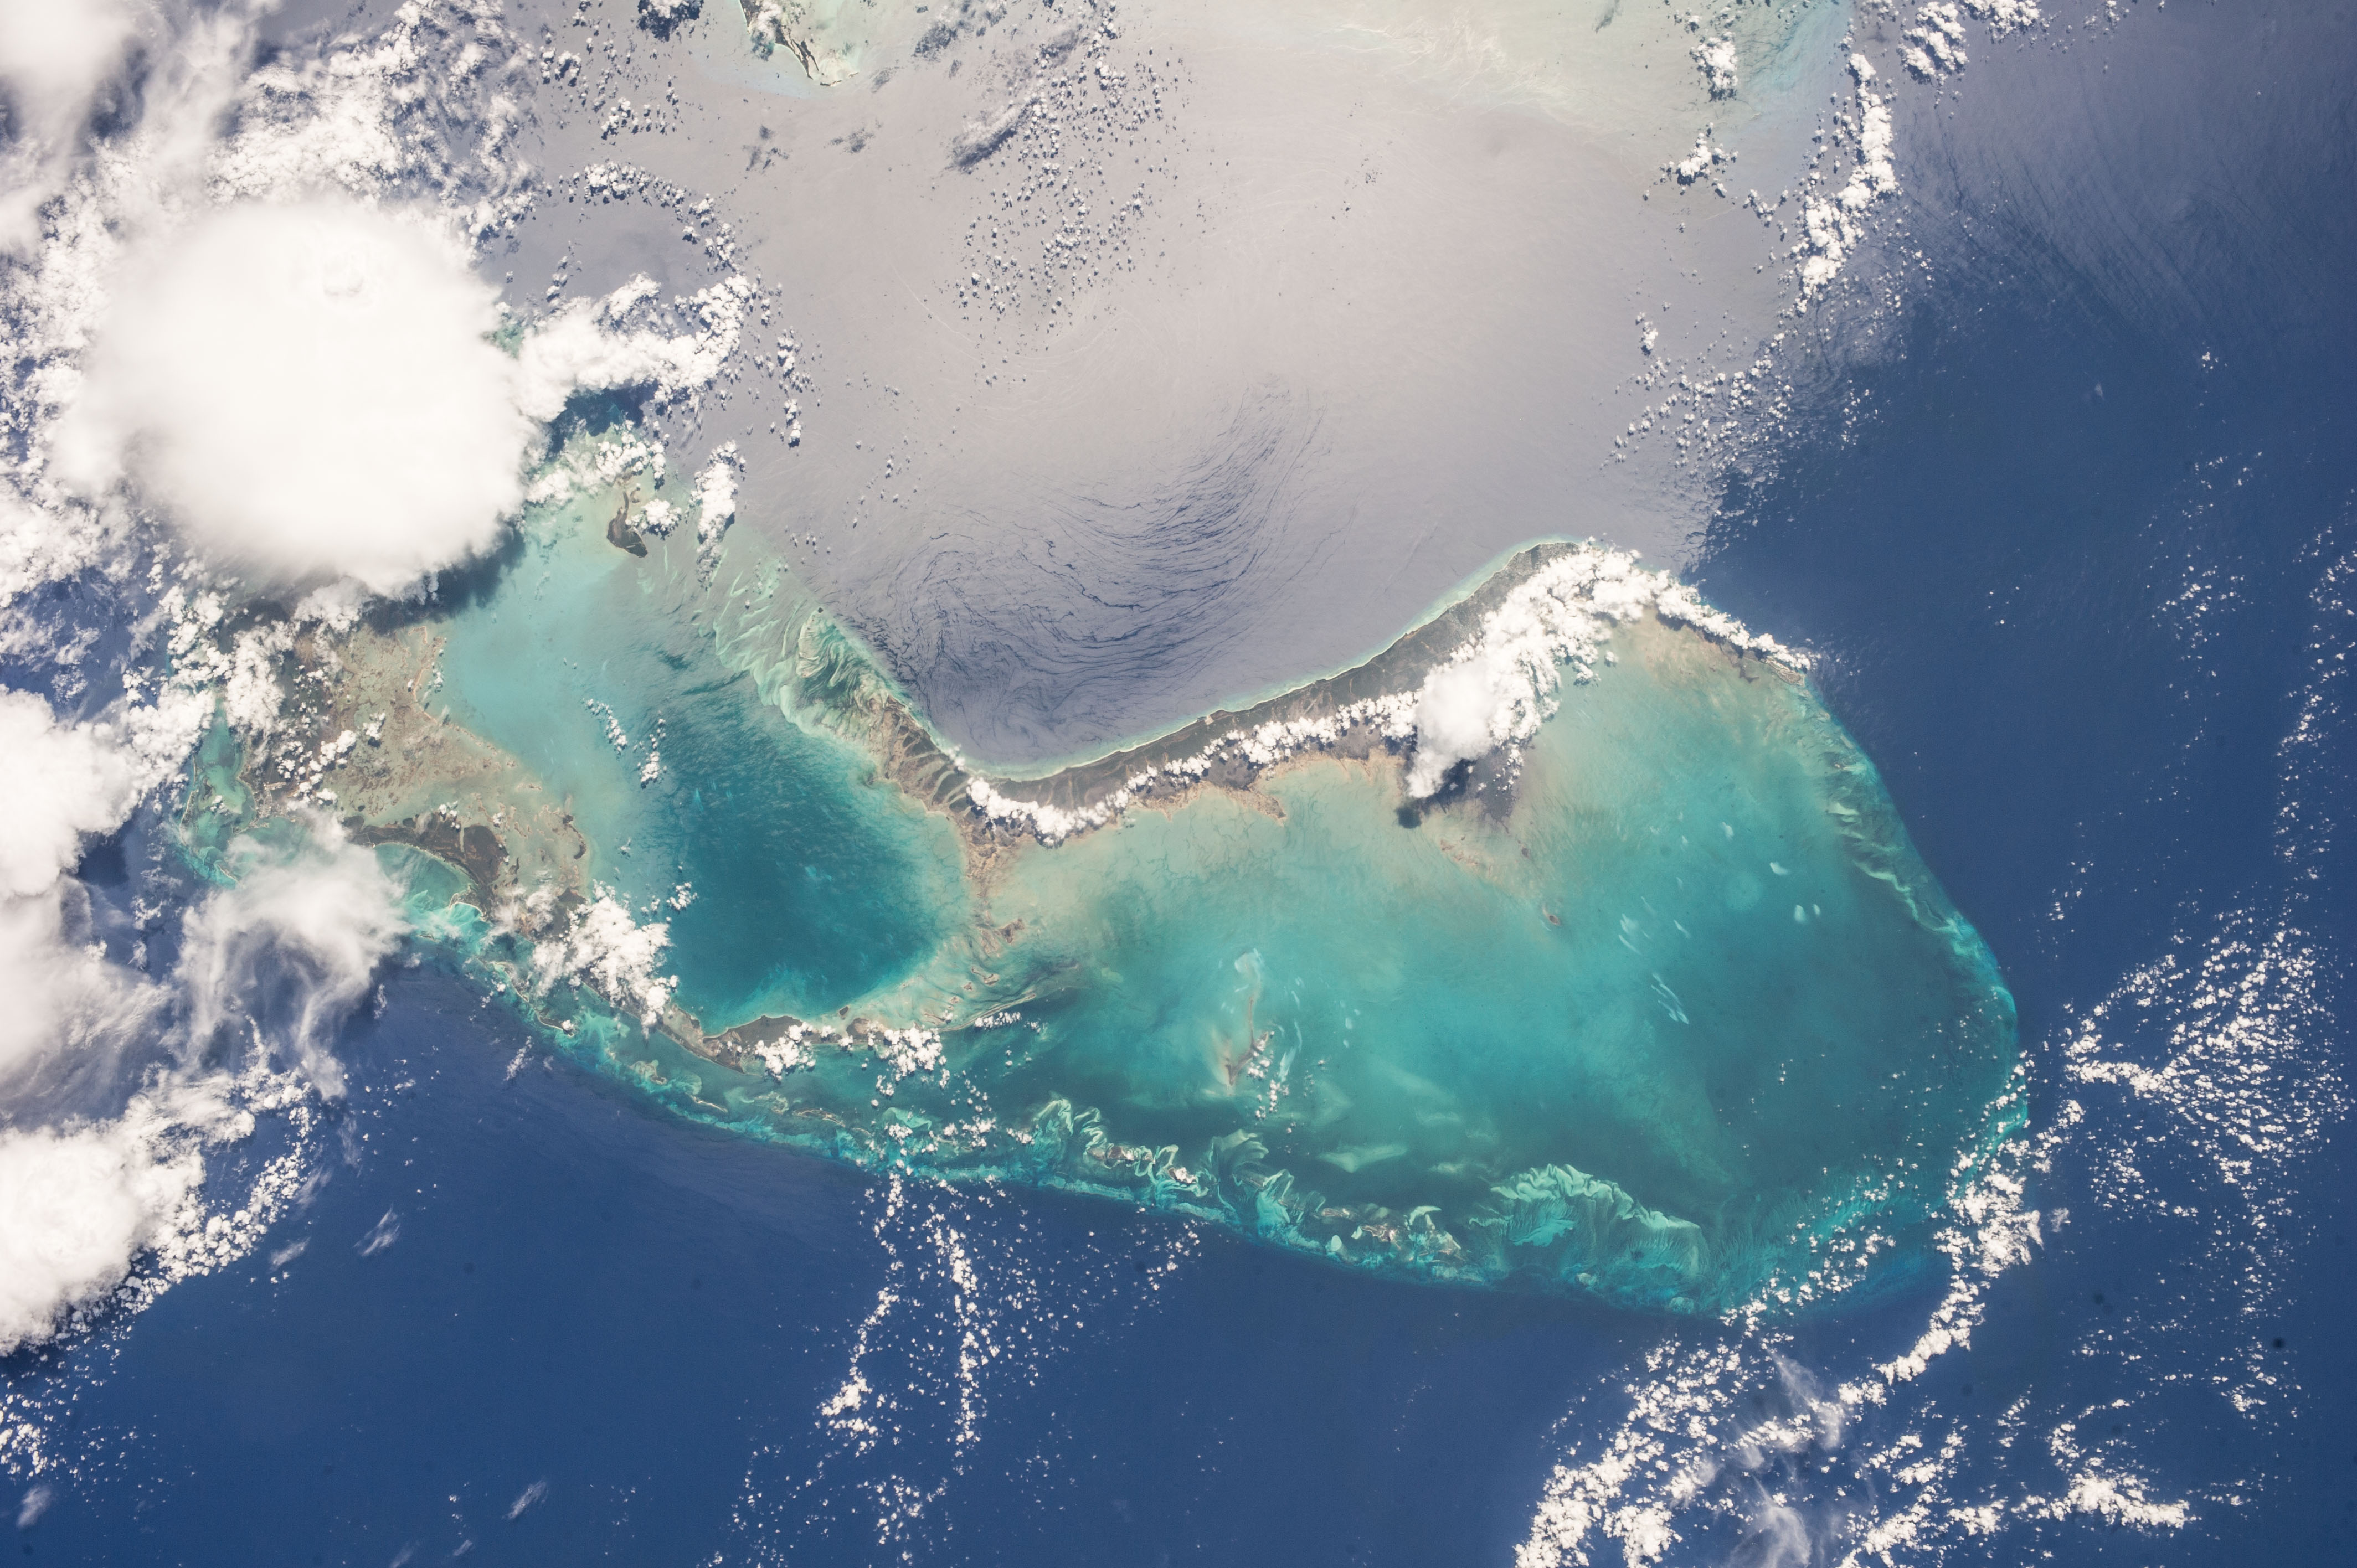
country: BAHAMAS
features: GRAND BAHAMA I., REEF, GLINT
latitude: 27.0
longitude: -78.0
